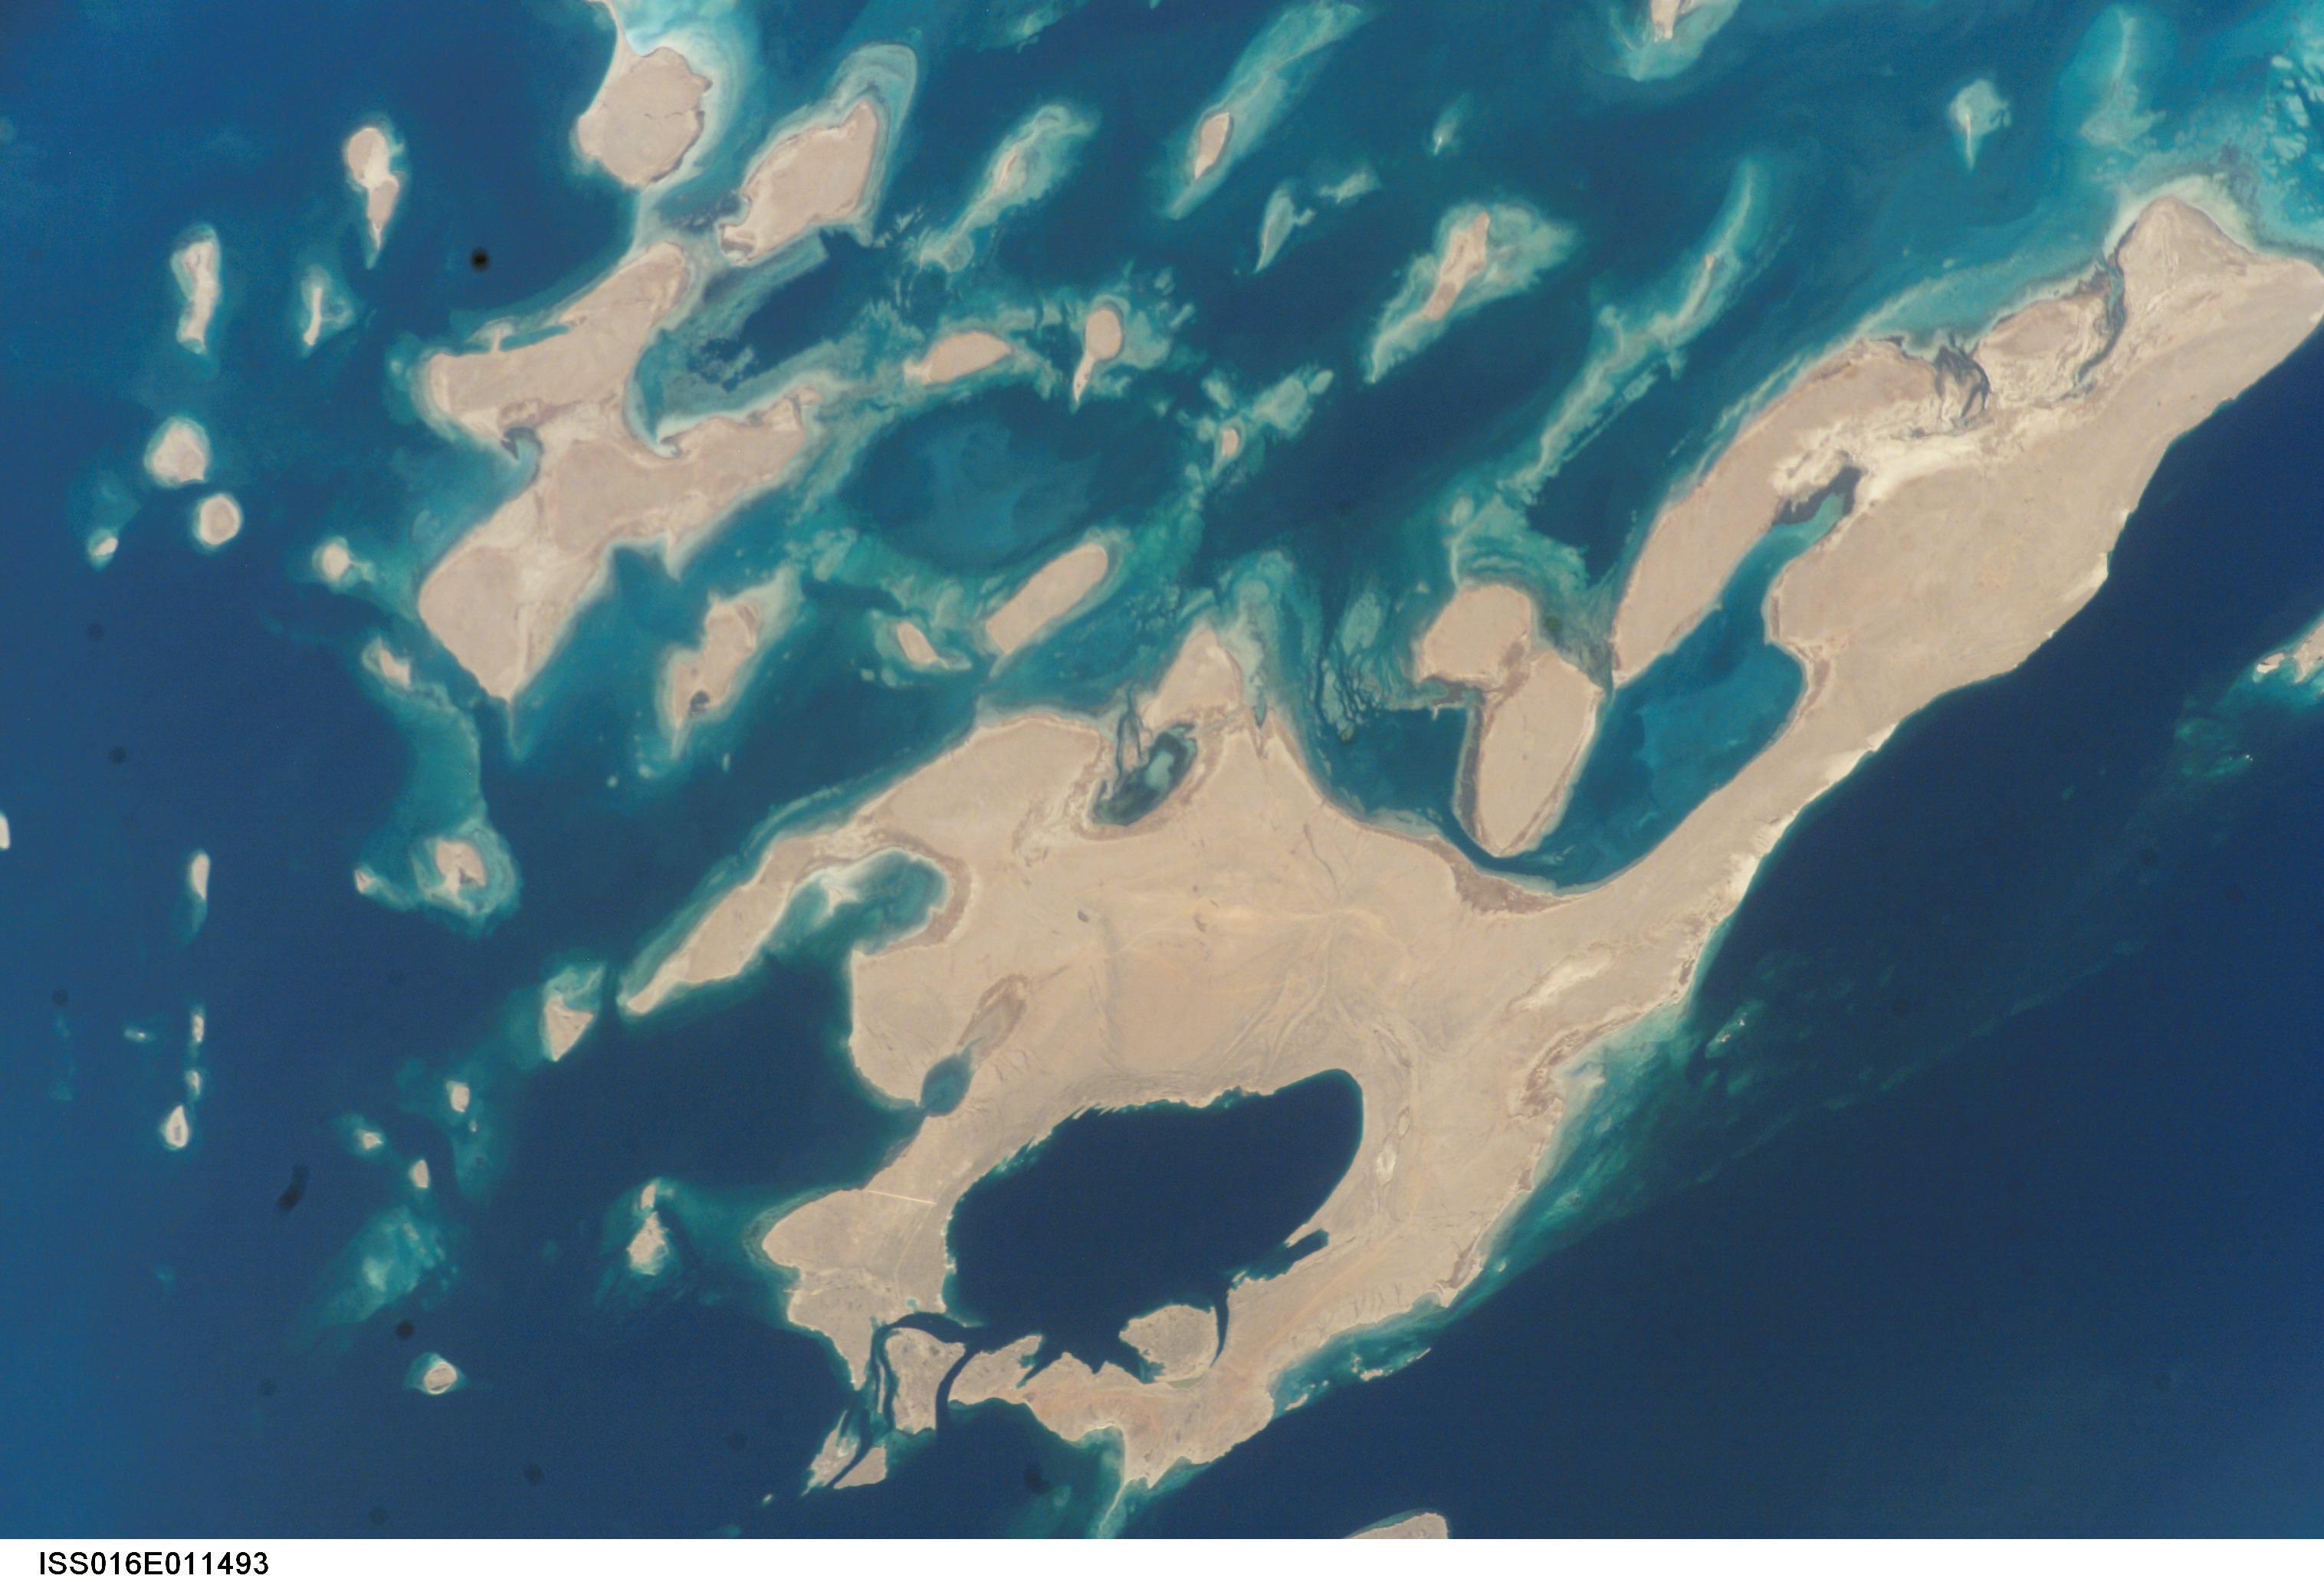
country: ERITREA
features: DEHALAK ARCHIPELAGO, RED SEA
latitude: 16.0
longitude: 40.0
